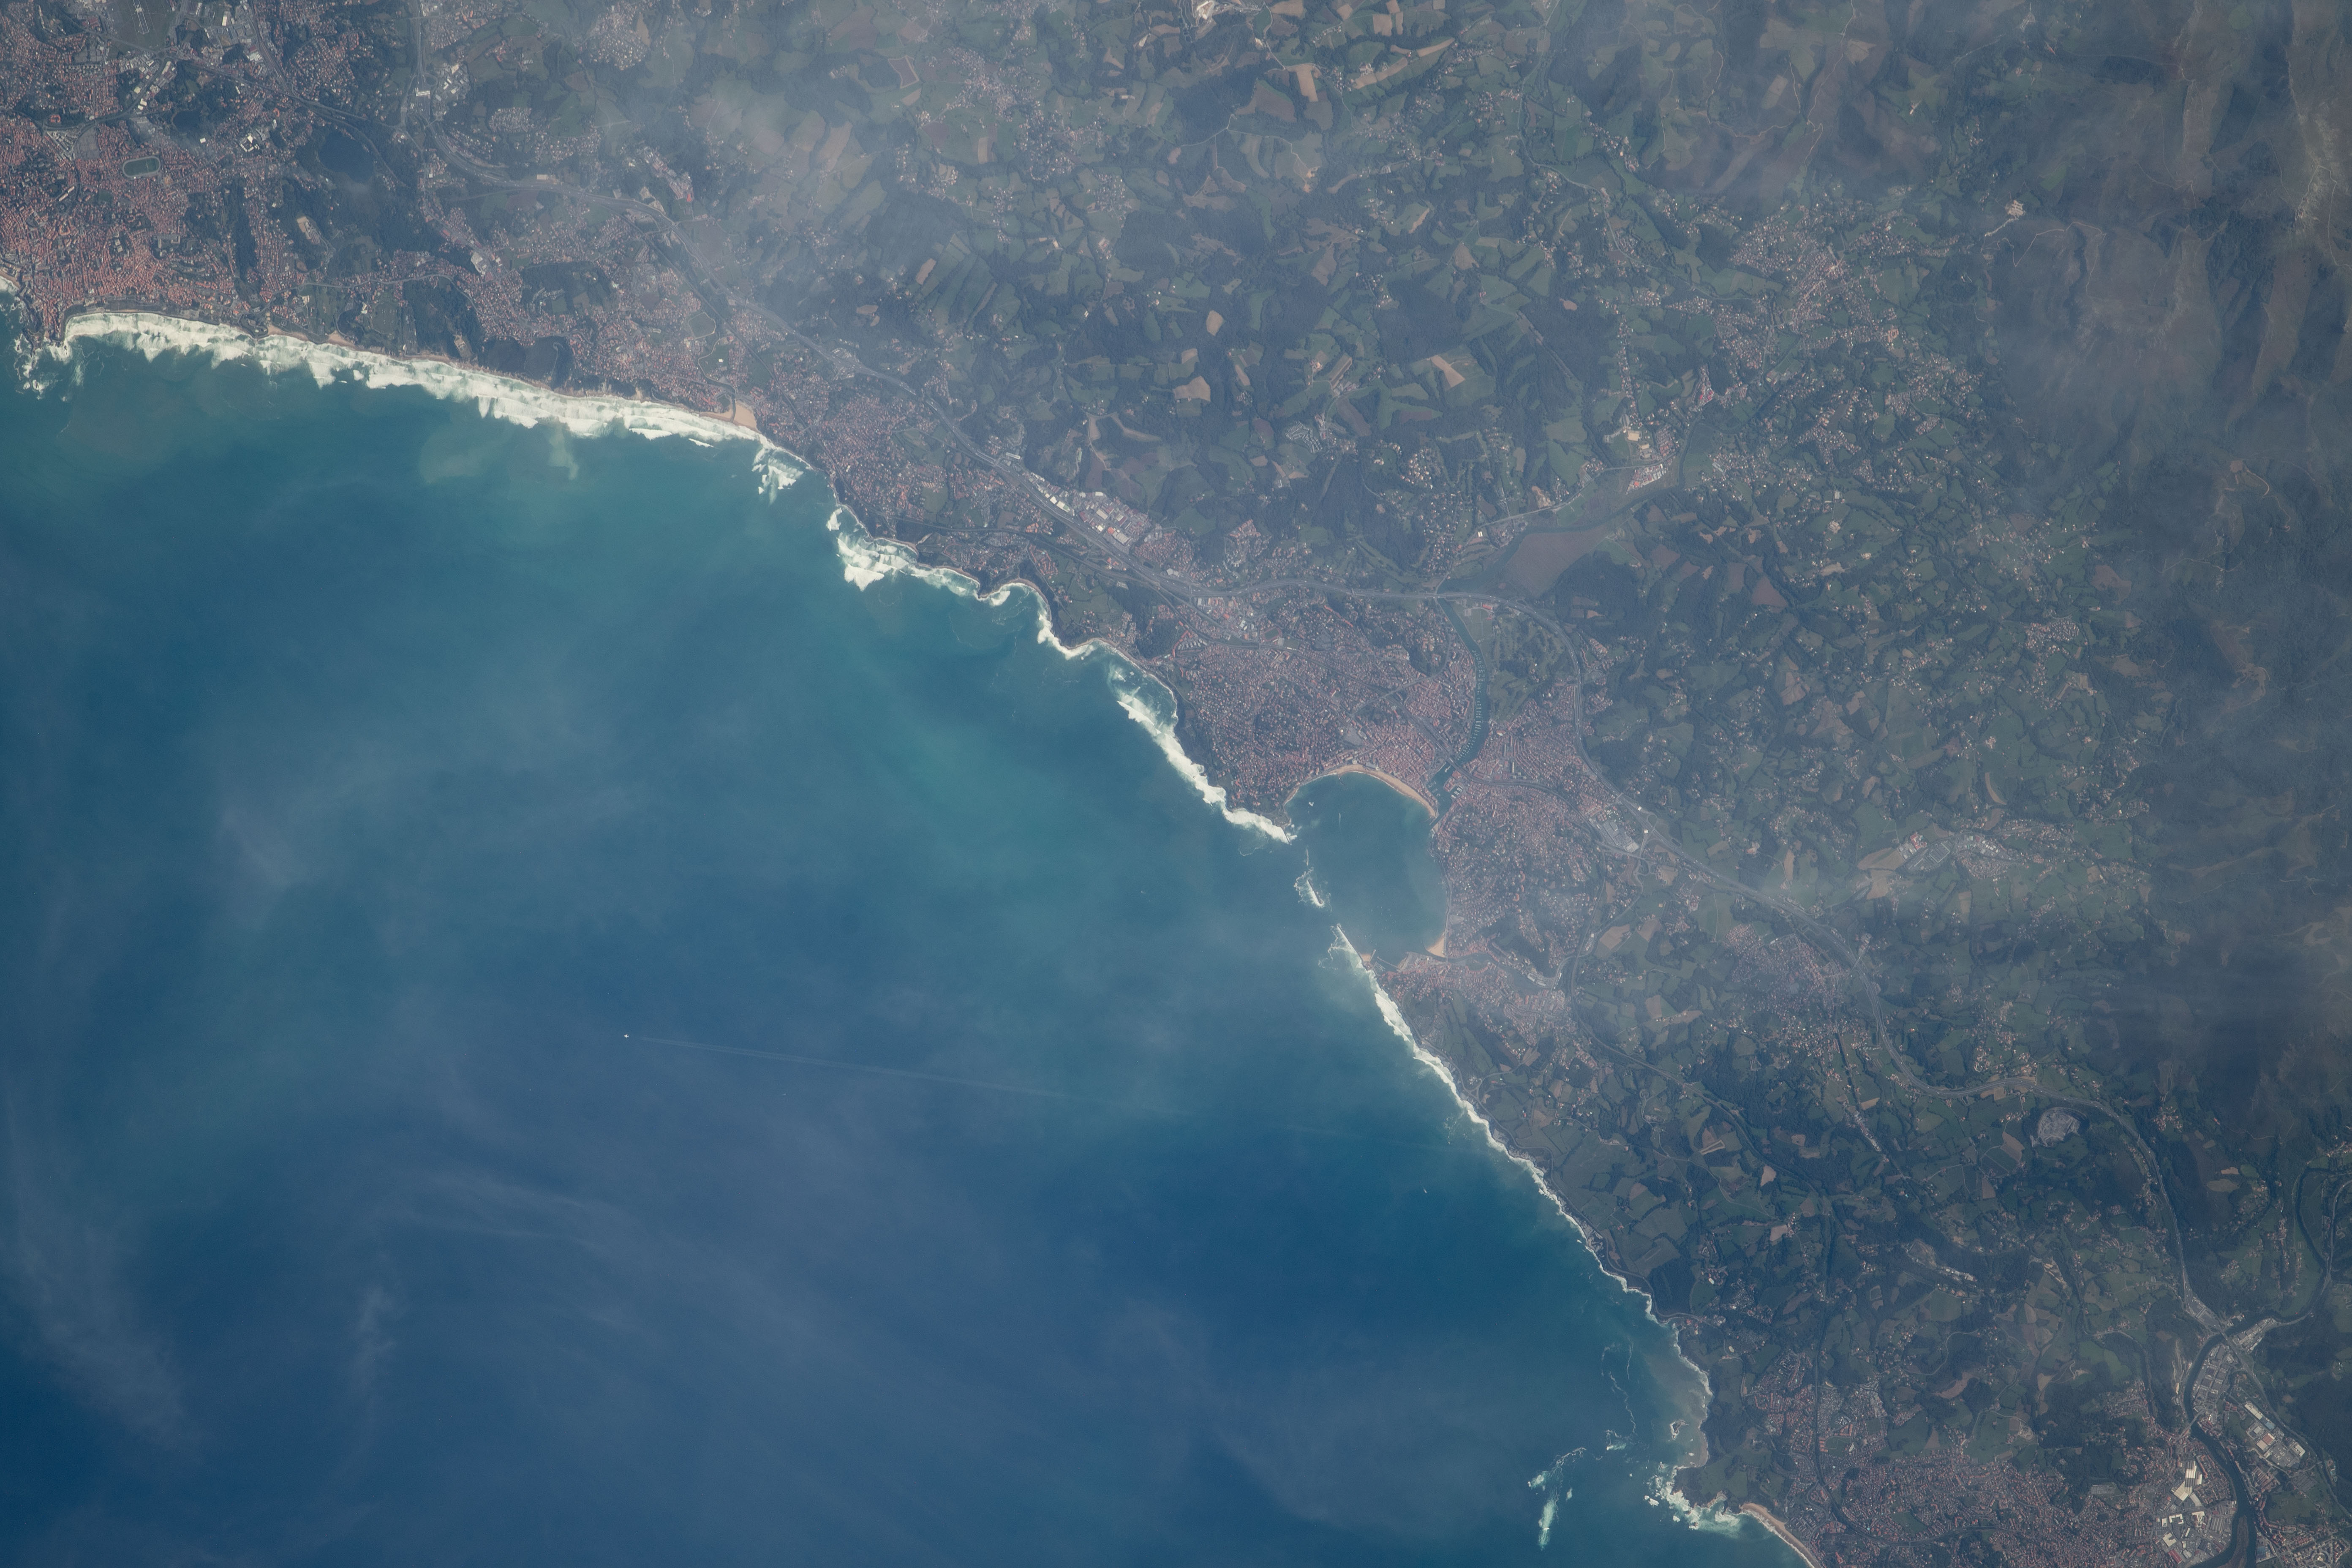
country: FRANCE
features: SAINT-JEAN-DE-LUZ, SANSU, BAY, PORT
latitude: 43.4
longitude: -1.7
